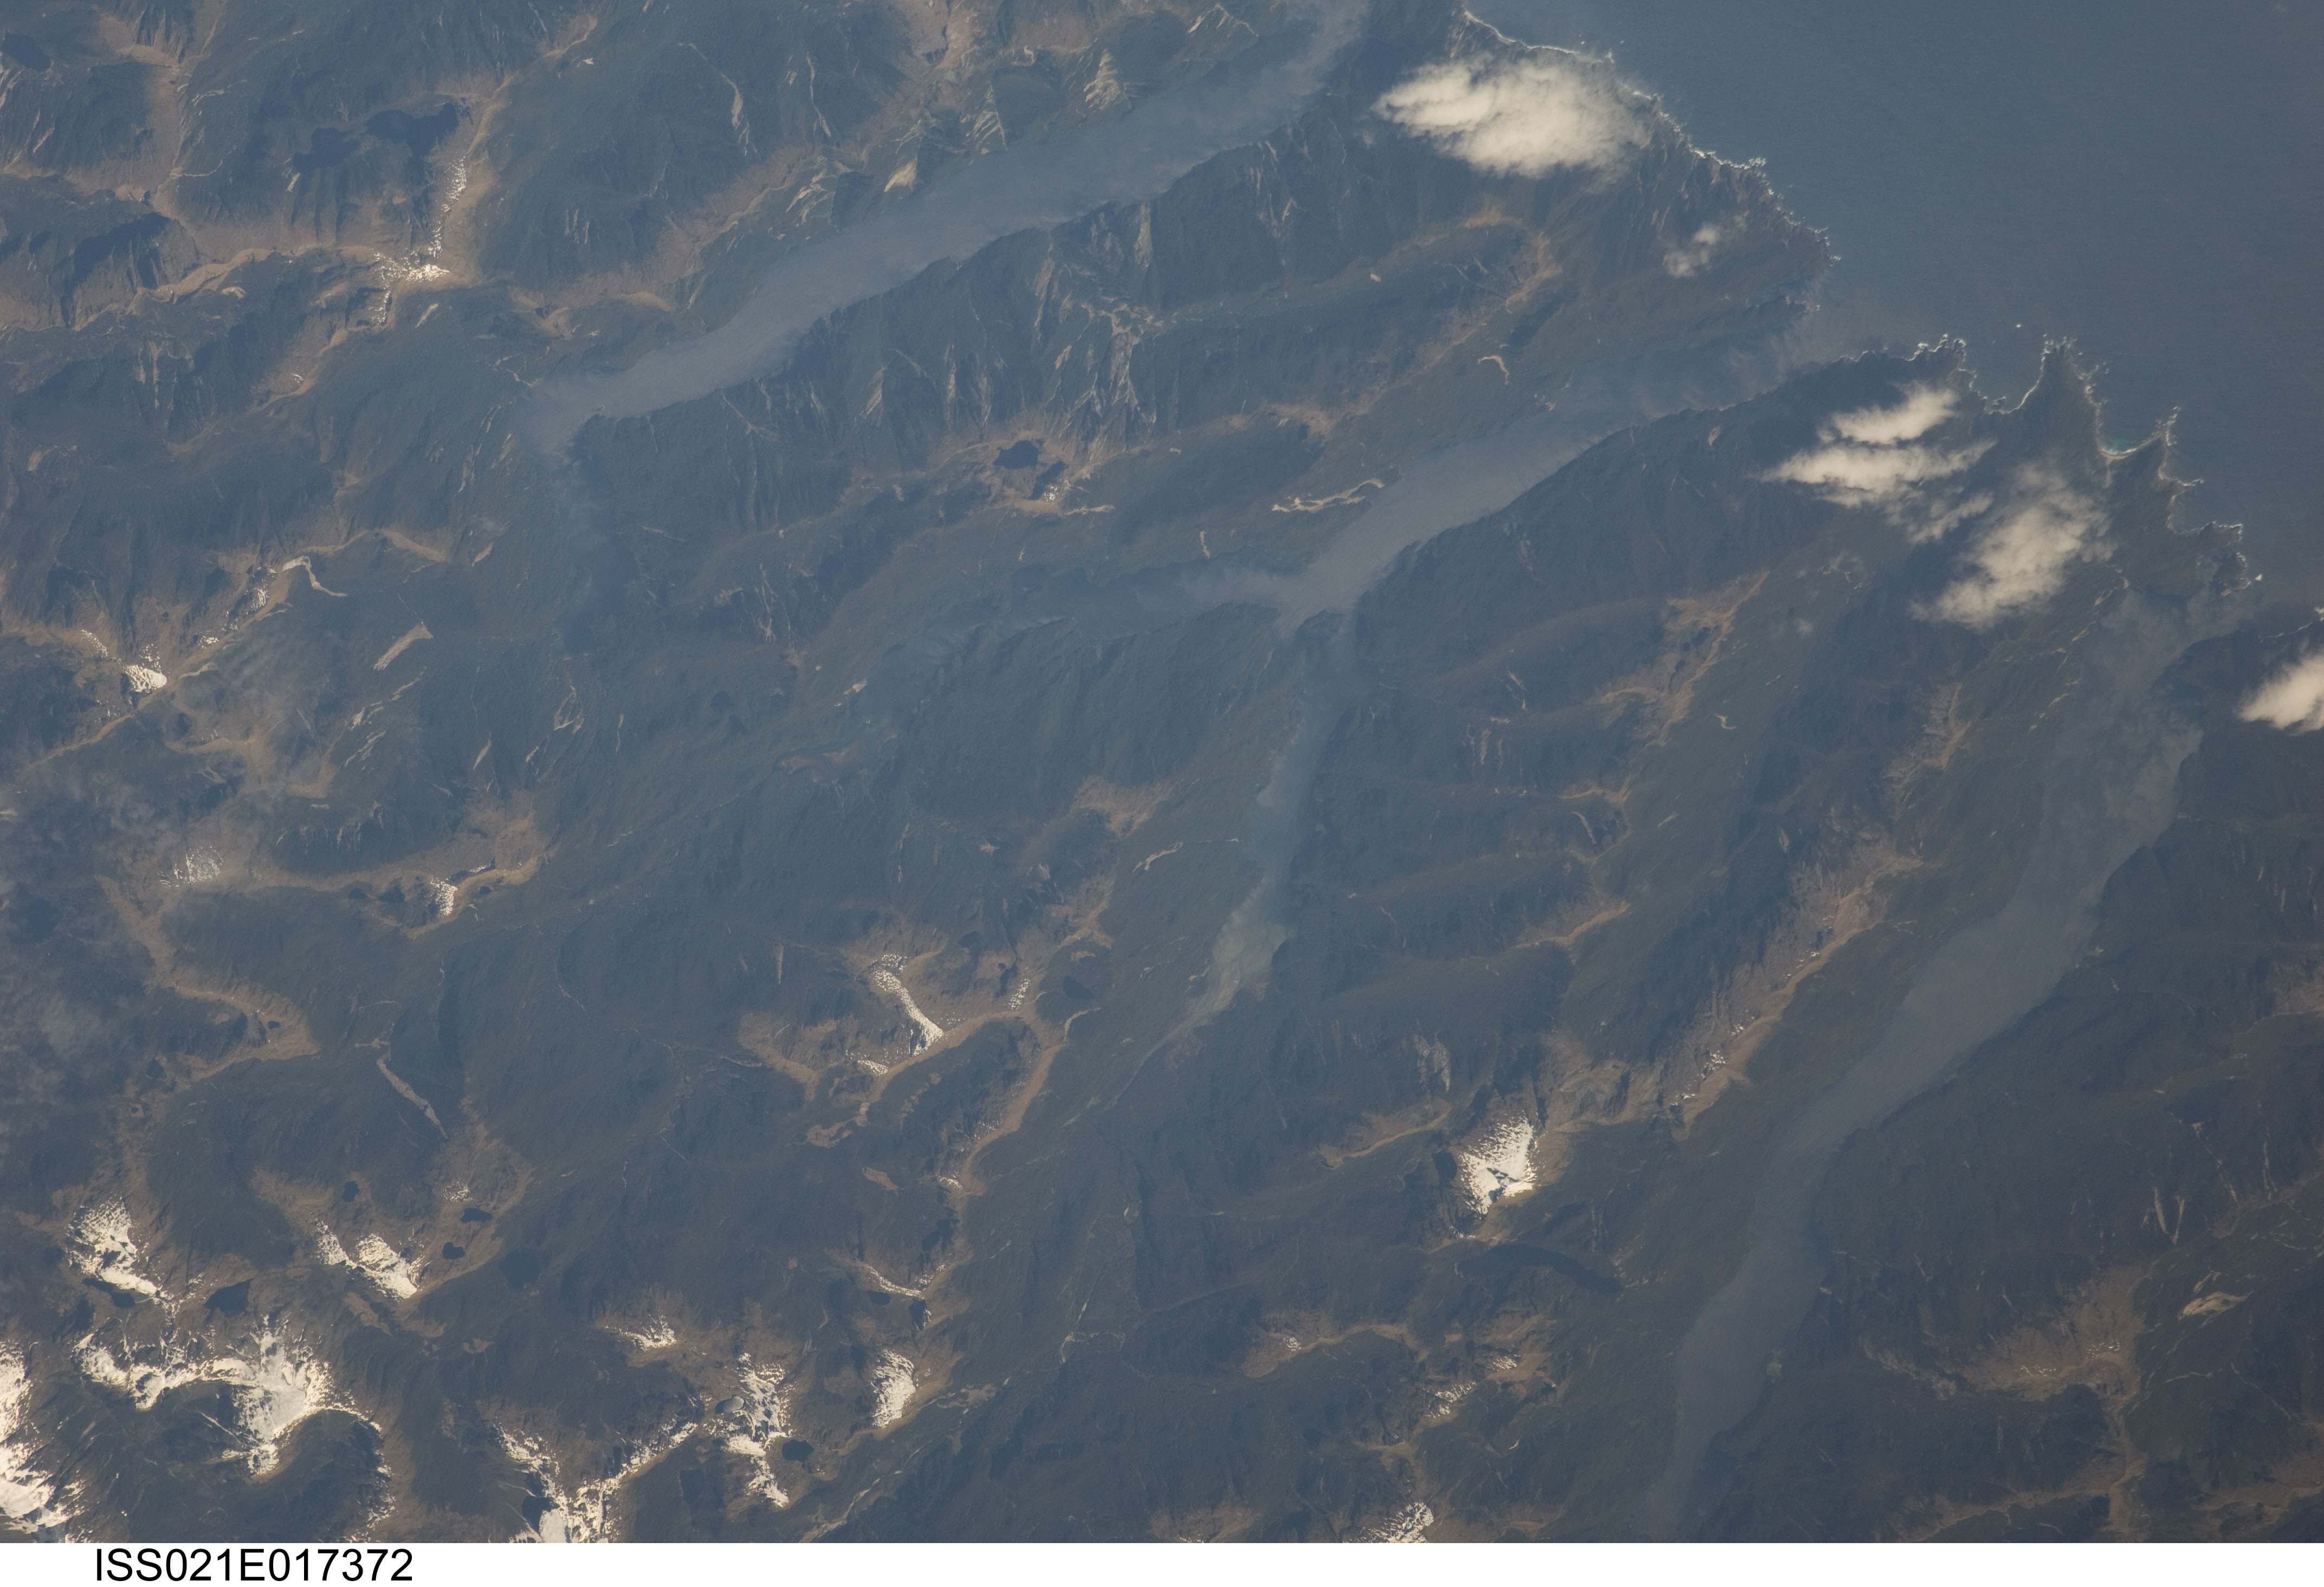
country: NEW ZEALAND-SI
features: CHARLES SOUND, INLETS, FOR., MTS.
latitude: -45.1
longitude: 167.2
